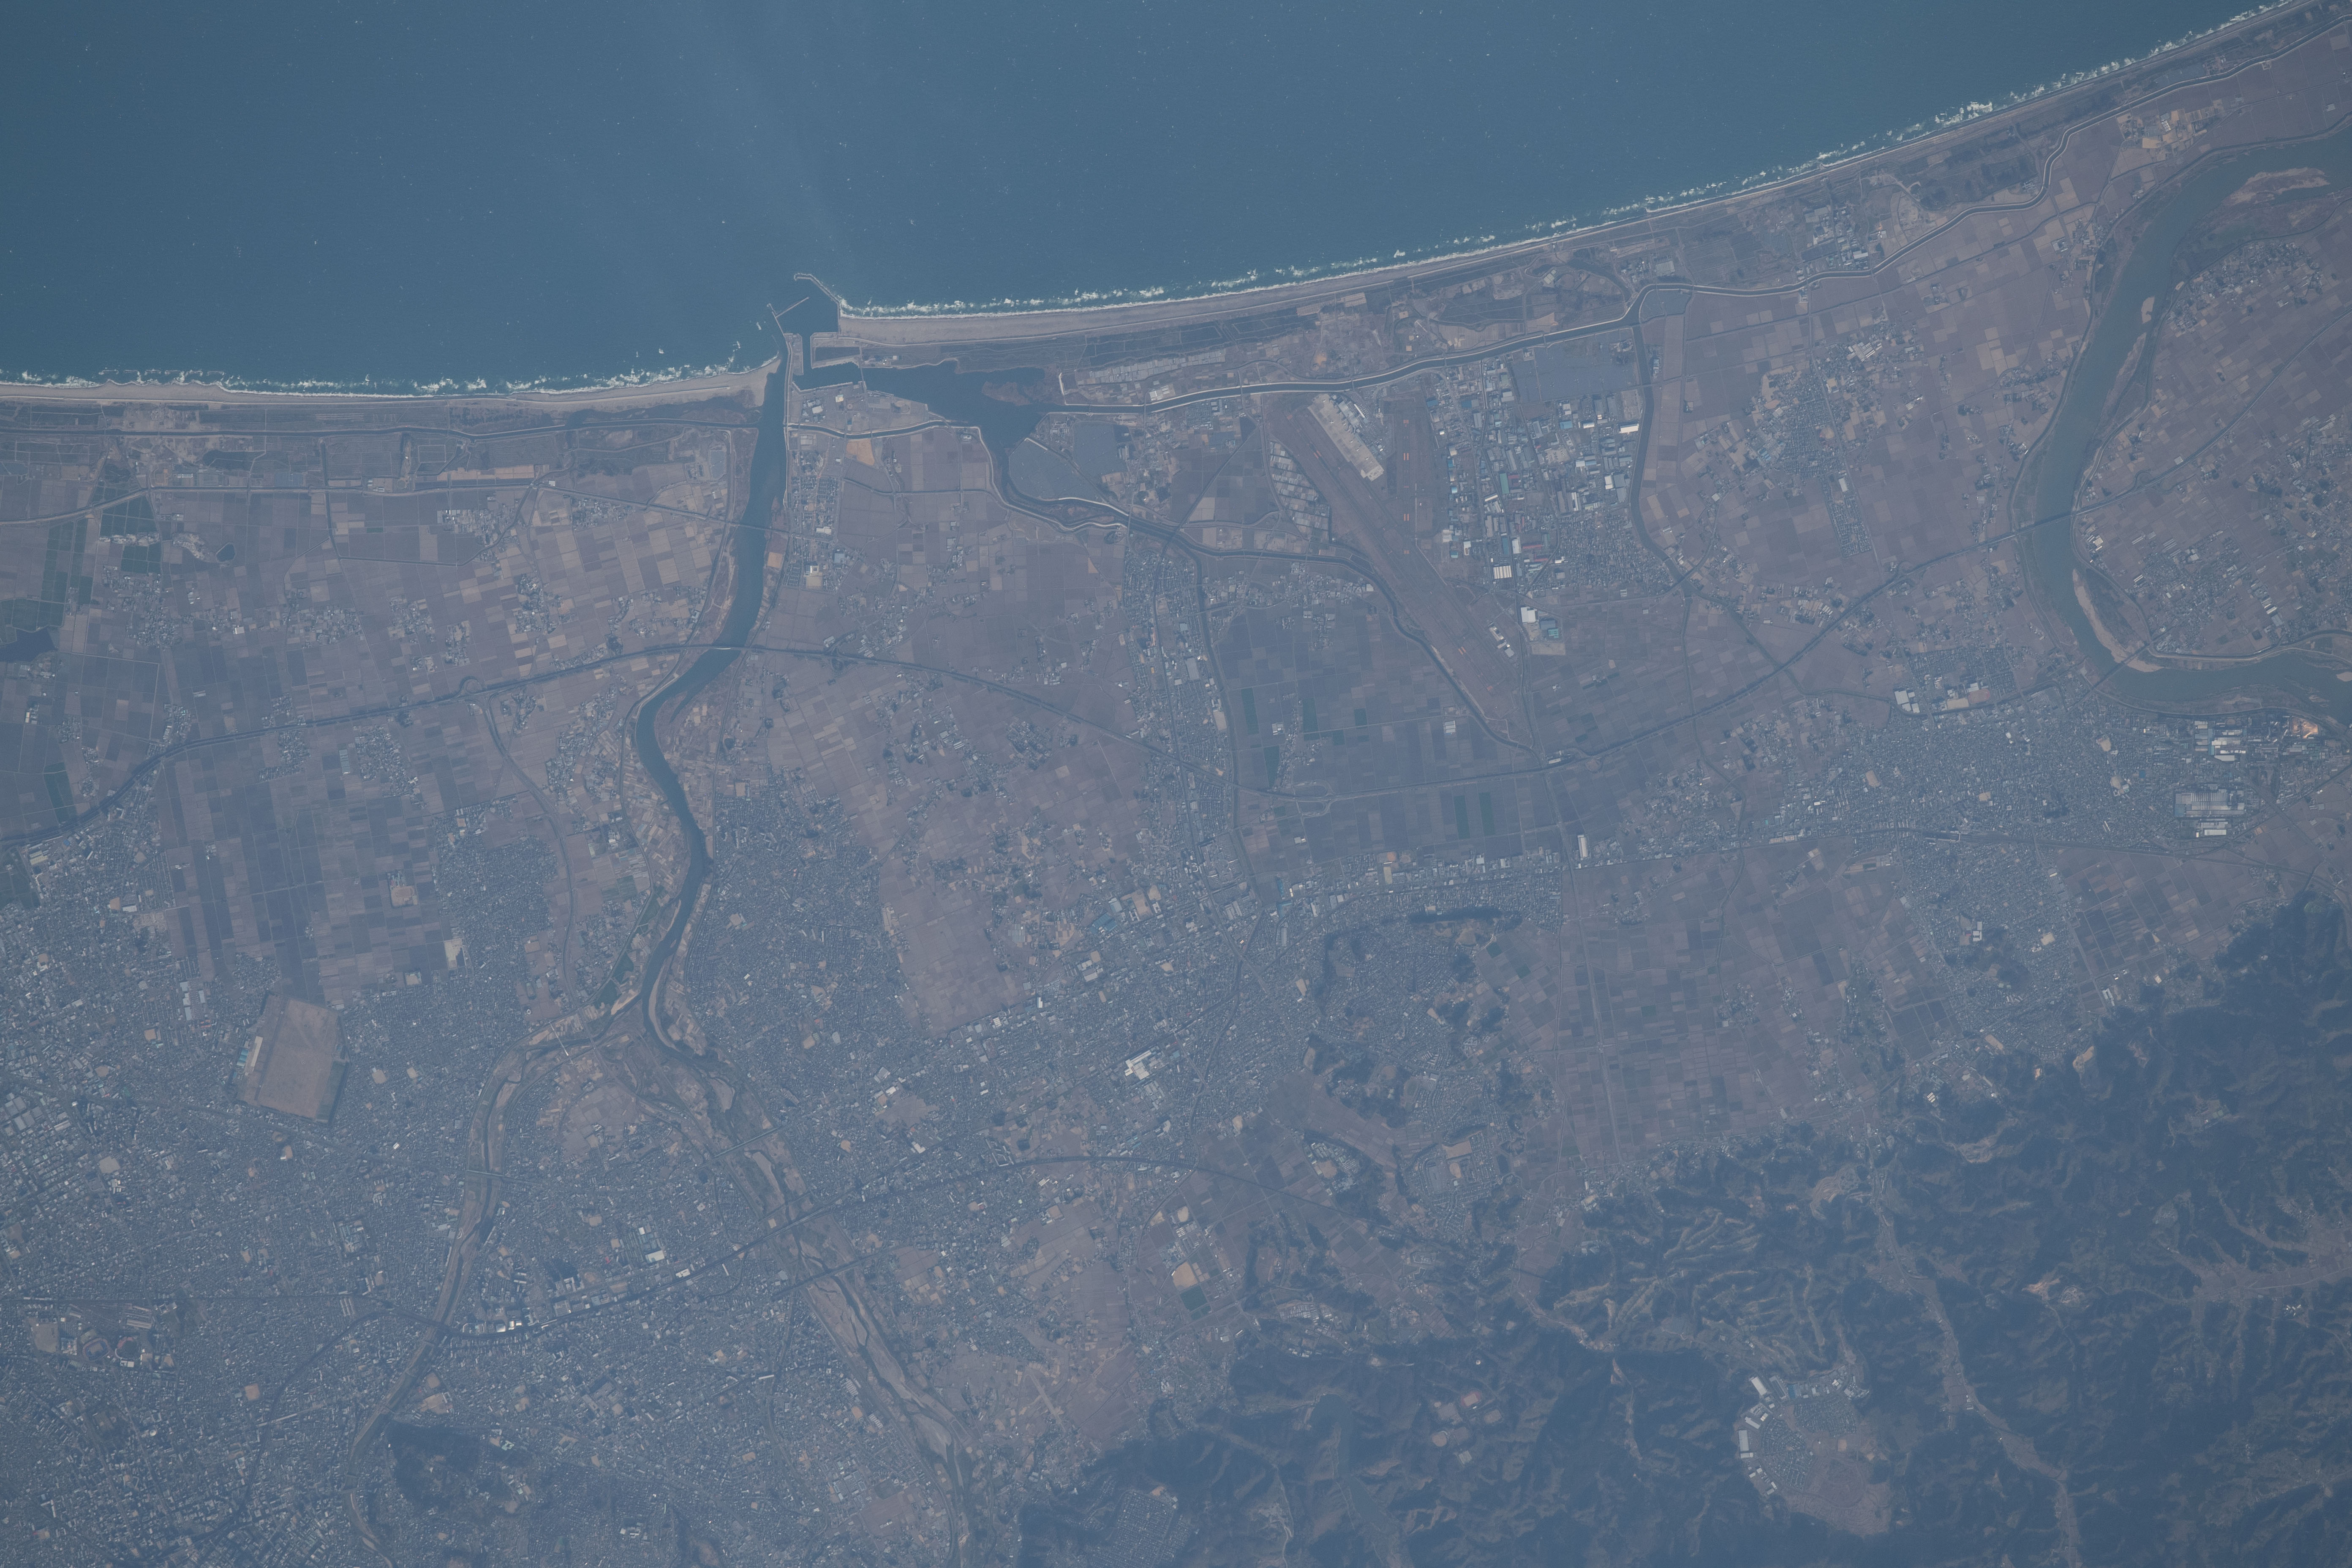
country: JAPAN
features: HIROURA BAY, NATORI RIVER, ABUKUMA RIVER, SENDAI AIRPORT STATION, SENDAI CITY
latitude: 38.2
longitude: 140.9
